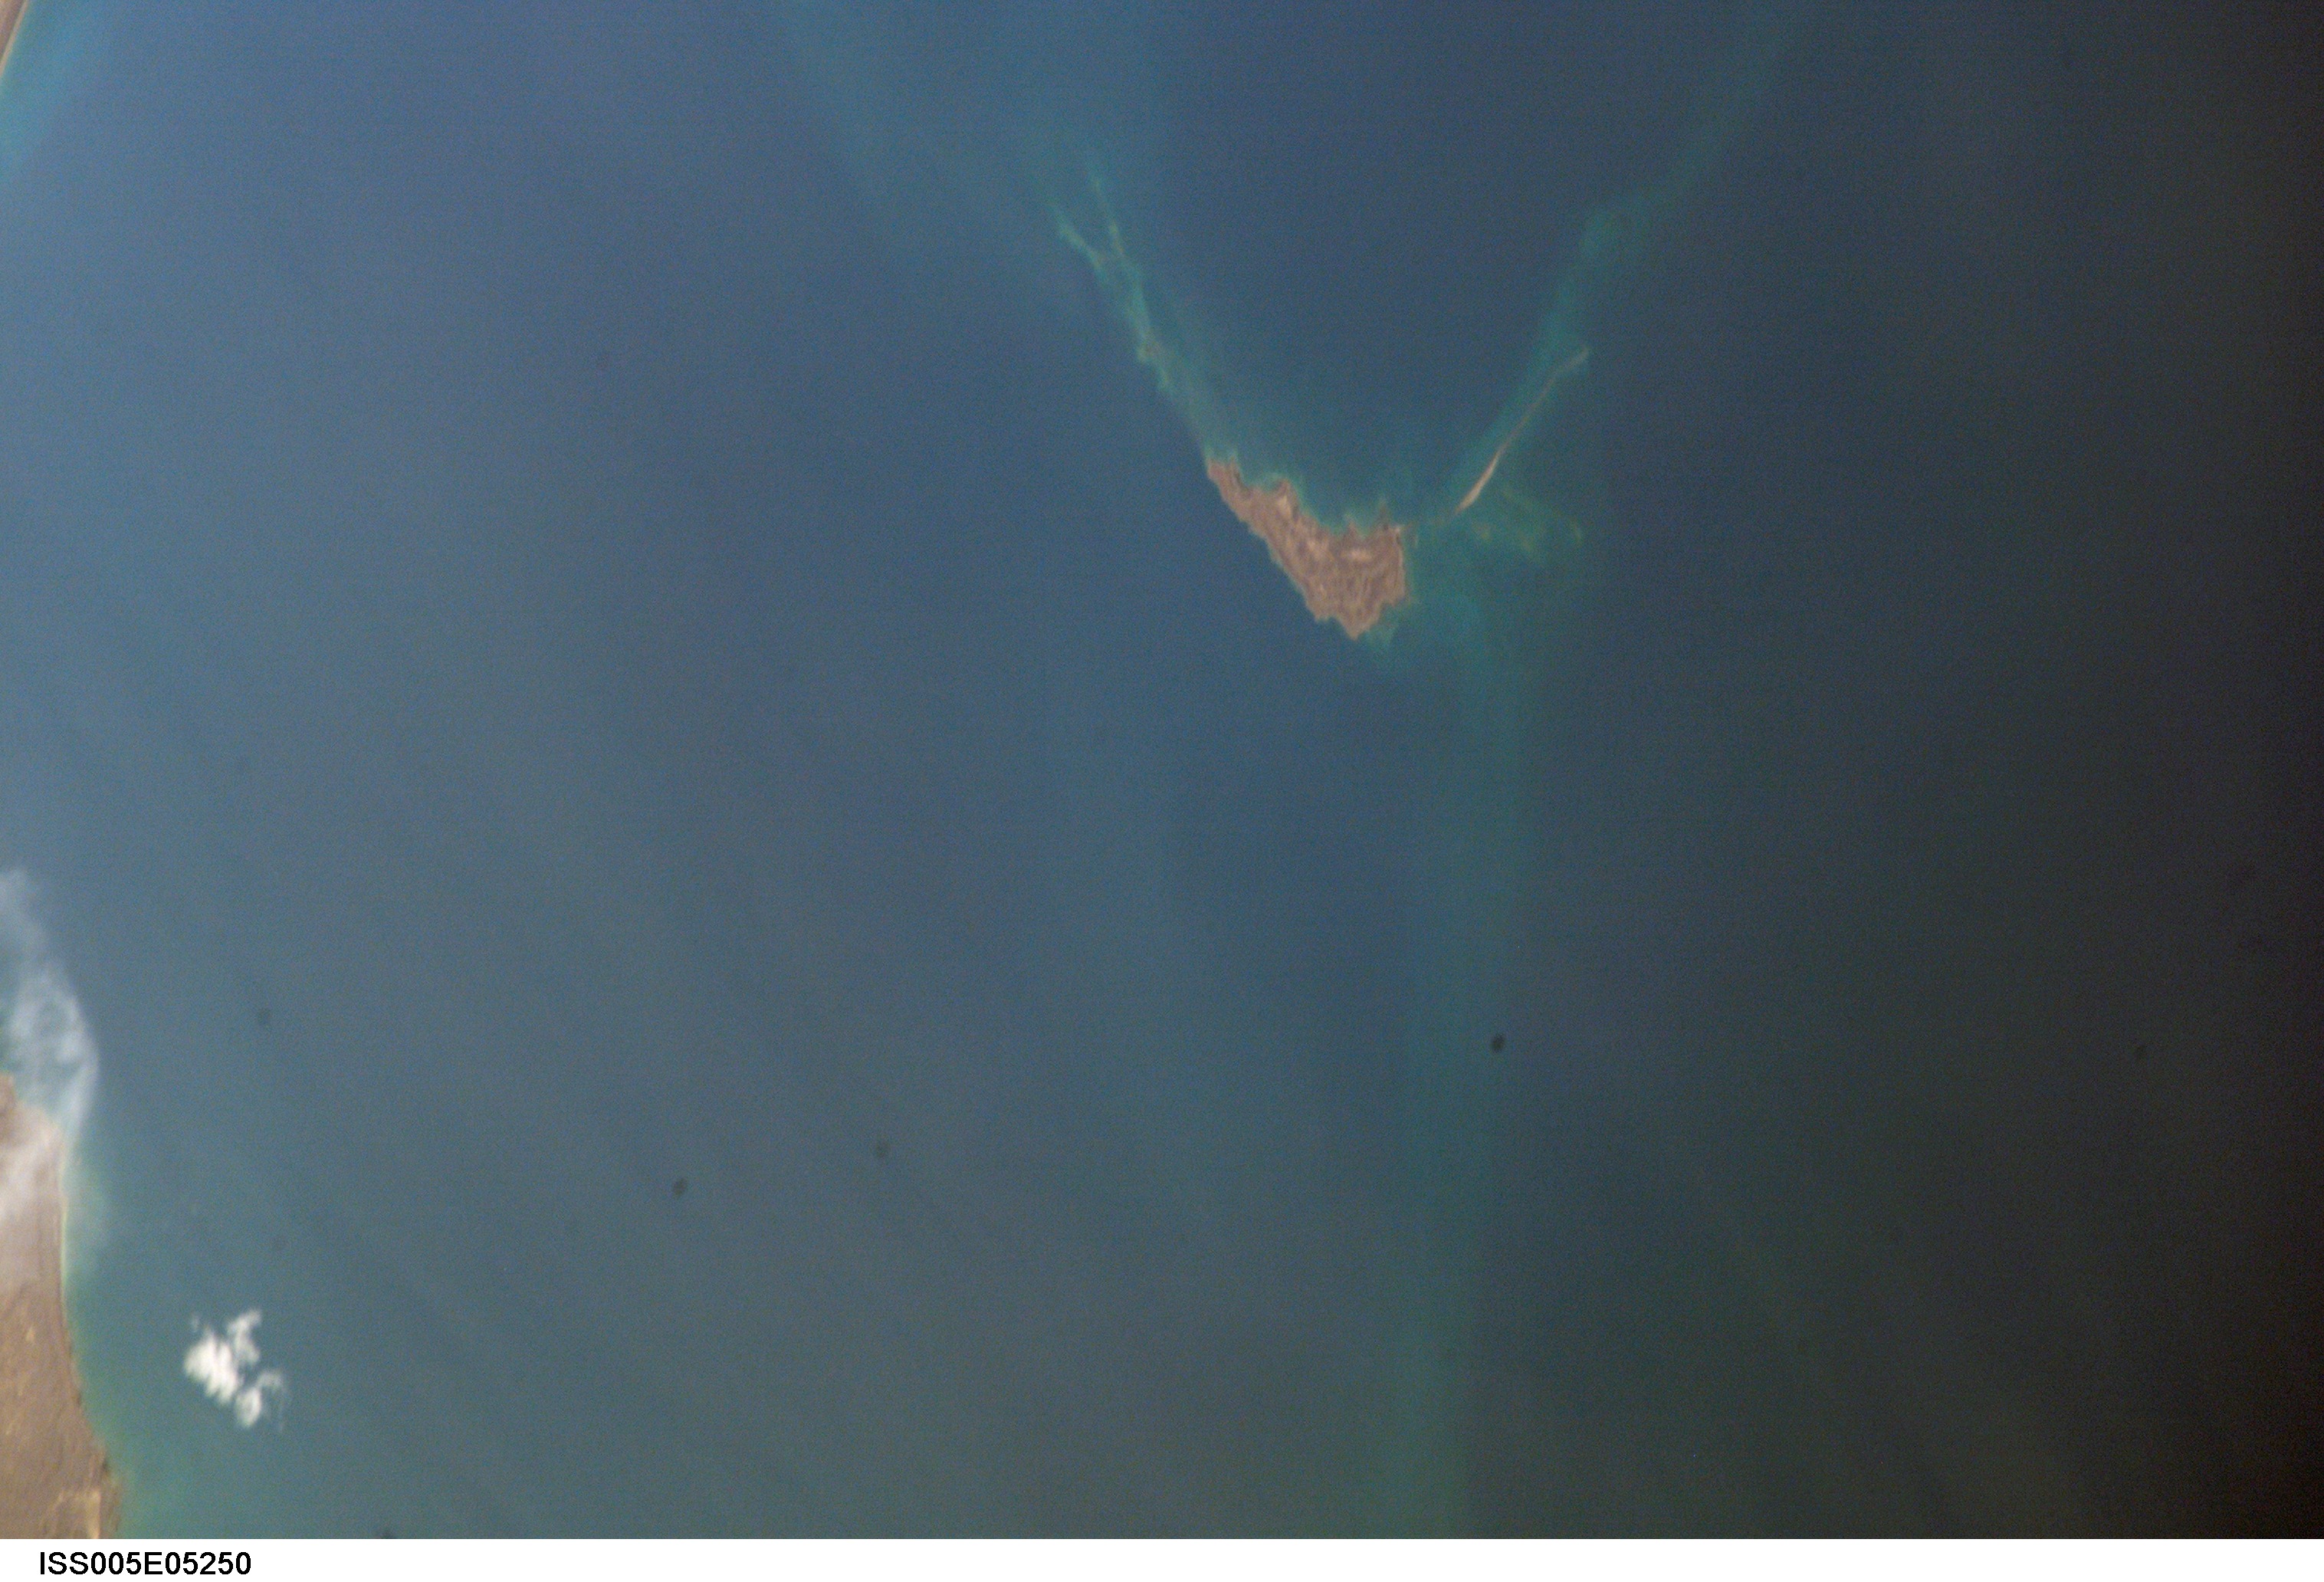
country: KAZAKHSTAN
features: ISLAND, LAKE BALKHASH
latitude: 46.5
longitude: 78.5
